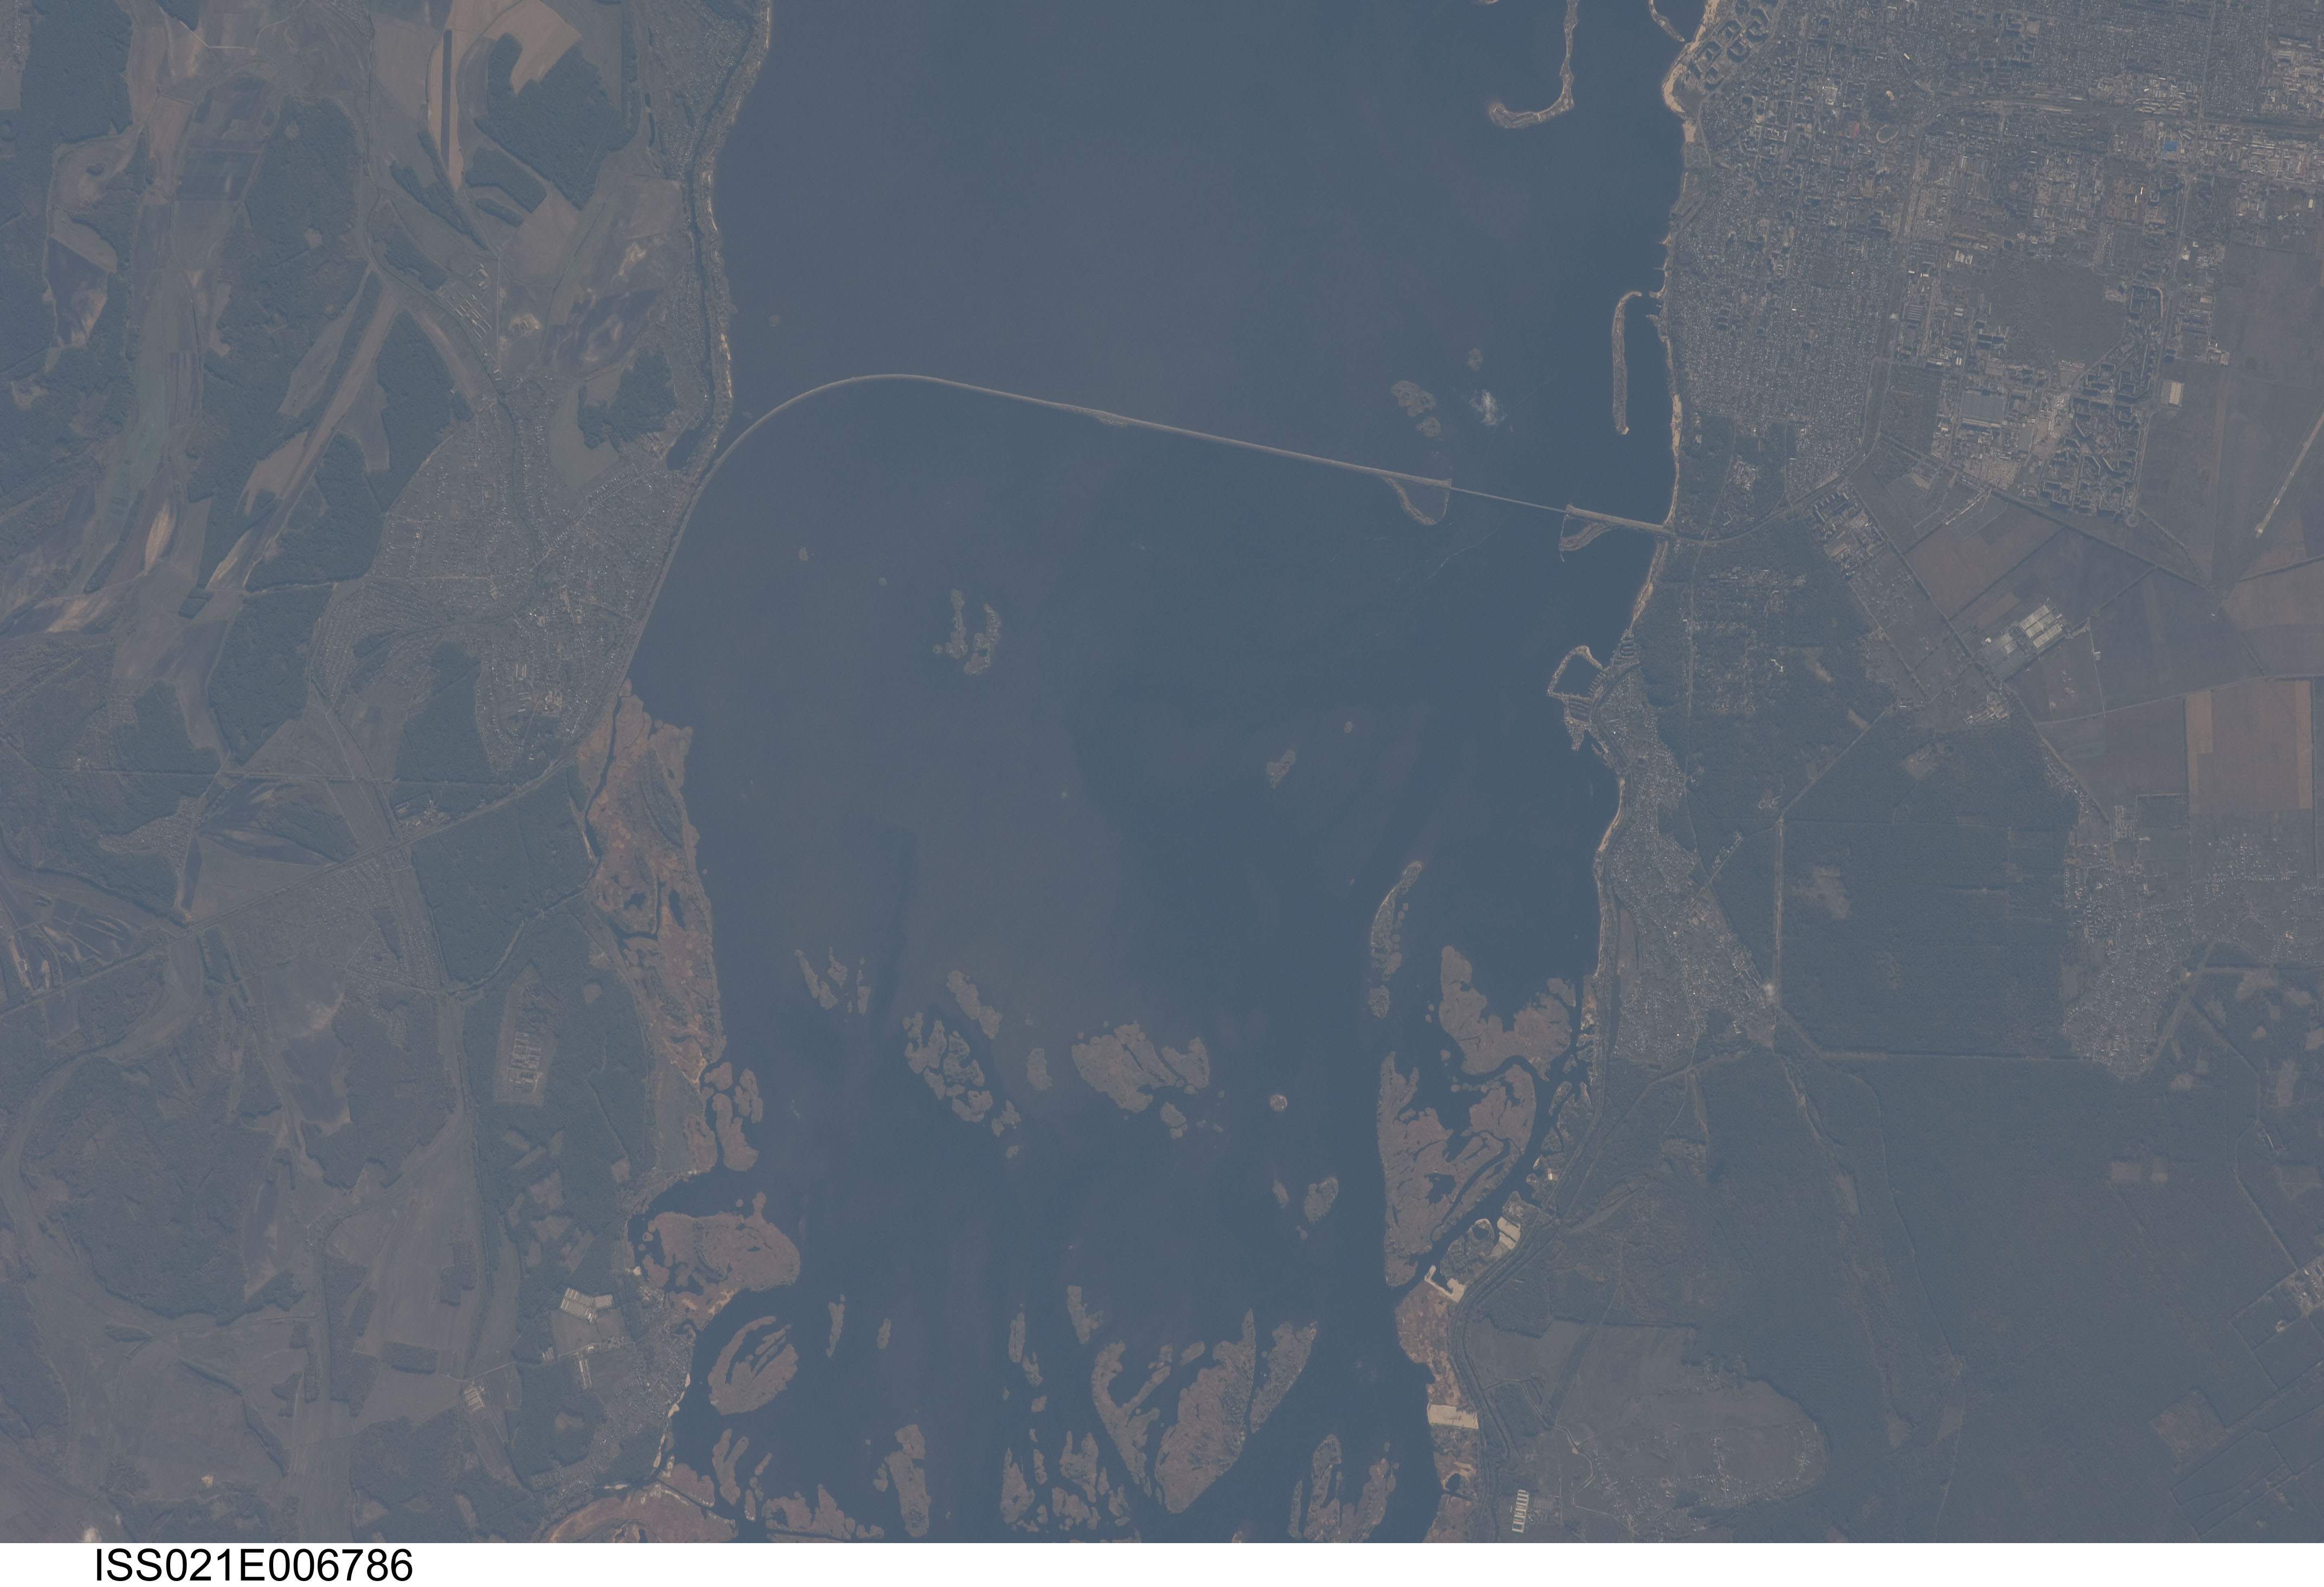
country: UKRAINE
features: DNIEPER RIVER,CHERKASY UKRAINE,KREMENCHUTS'KE RESERVOIR,CHERKASY INTERNATIONAL AIRPORT (UKKE)
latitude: 49.5
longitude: 32.0
